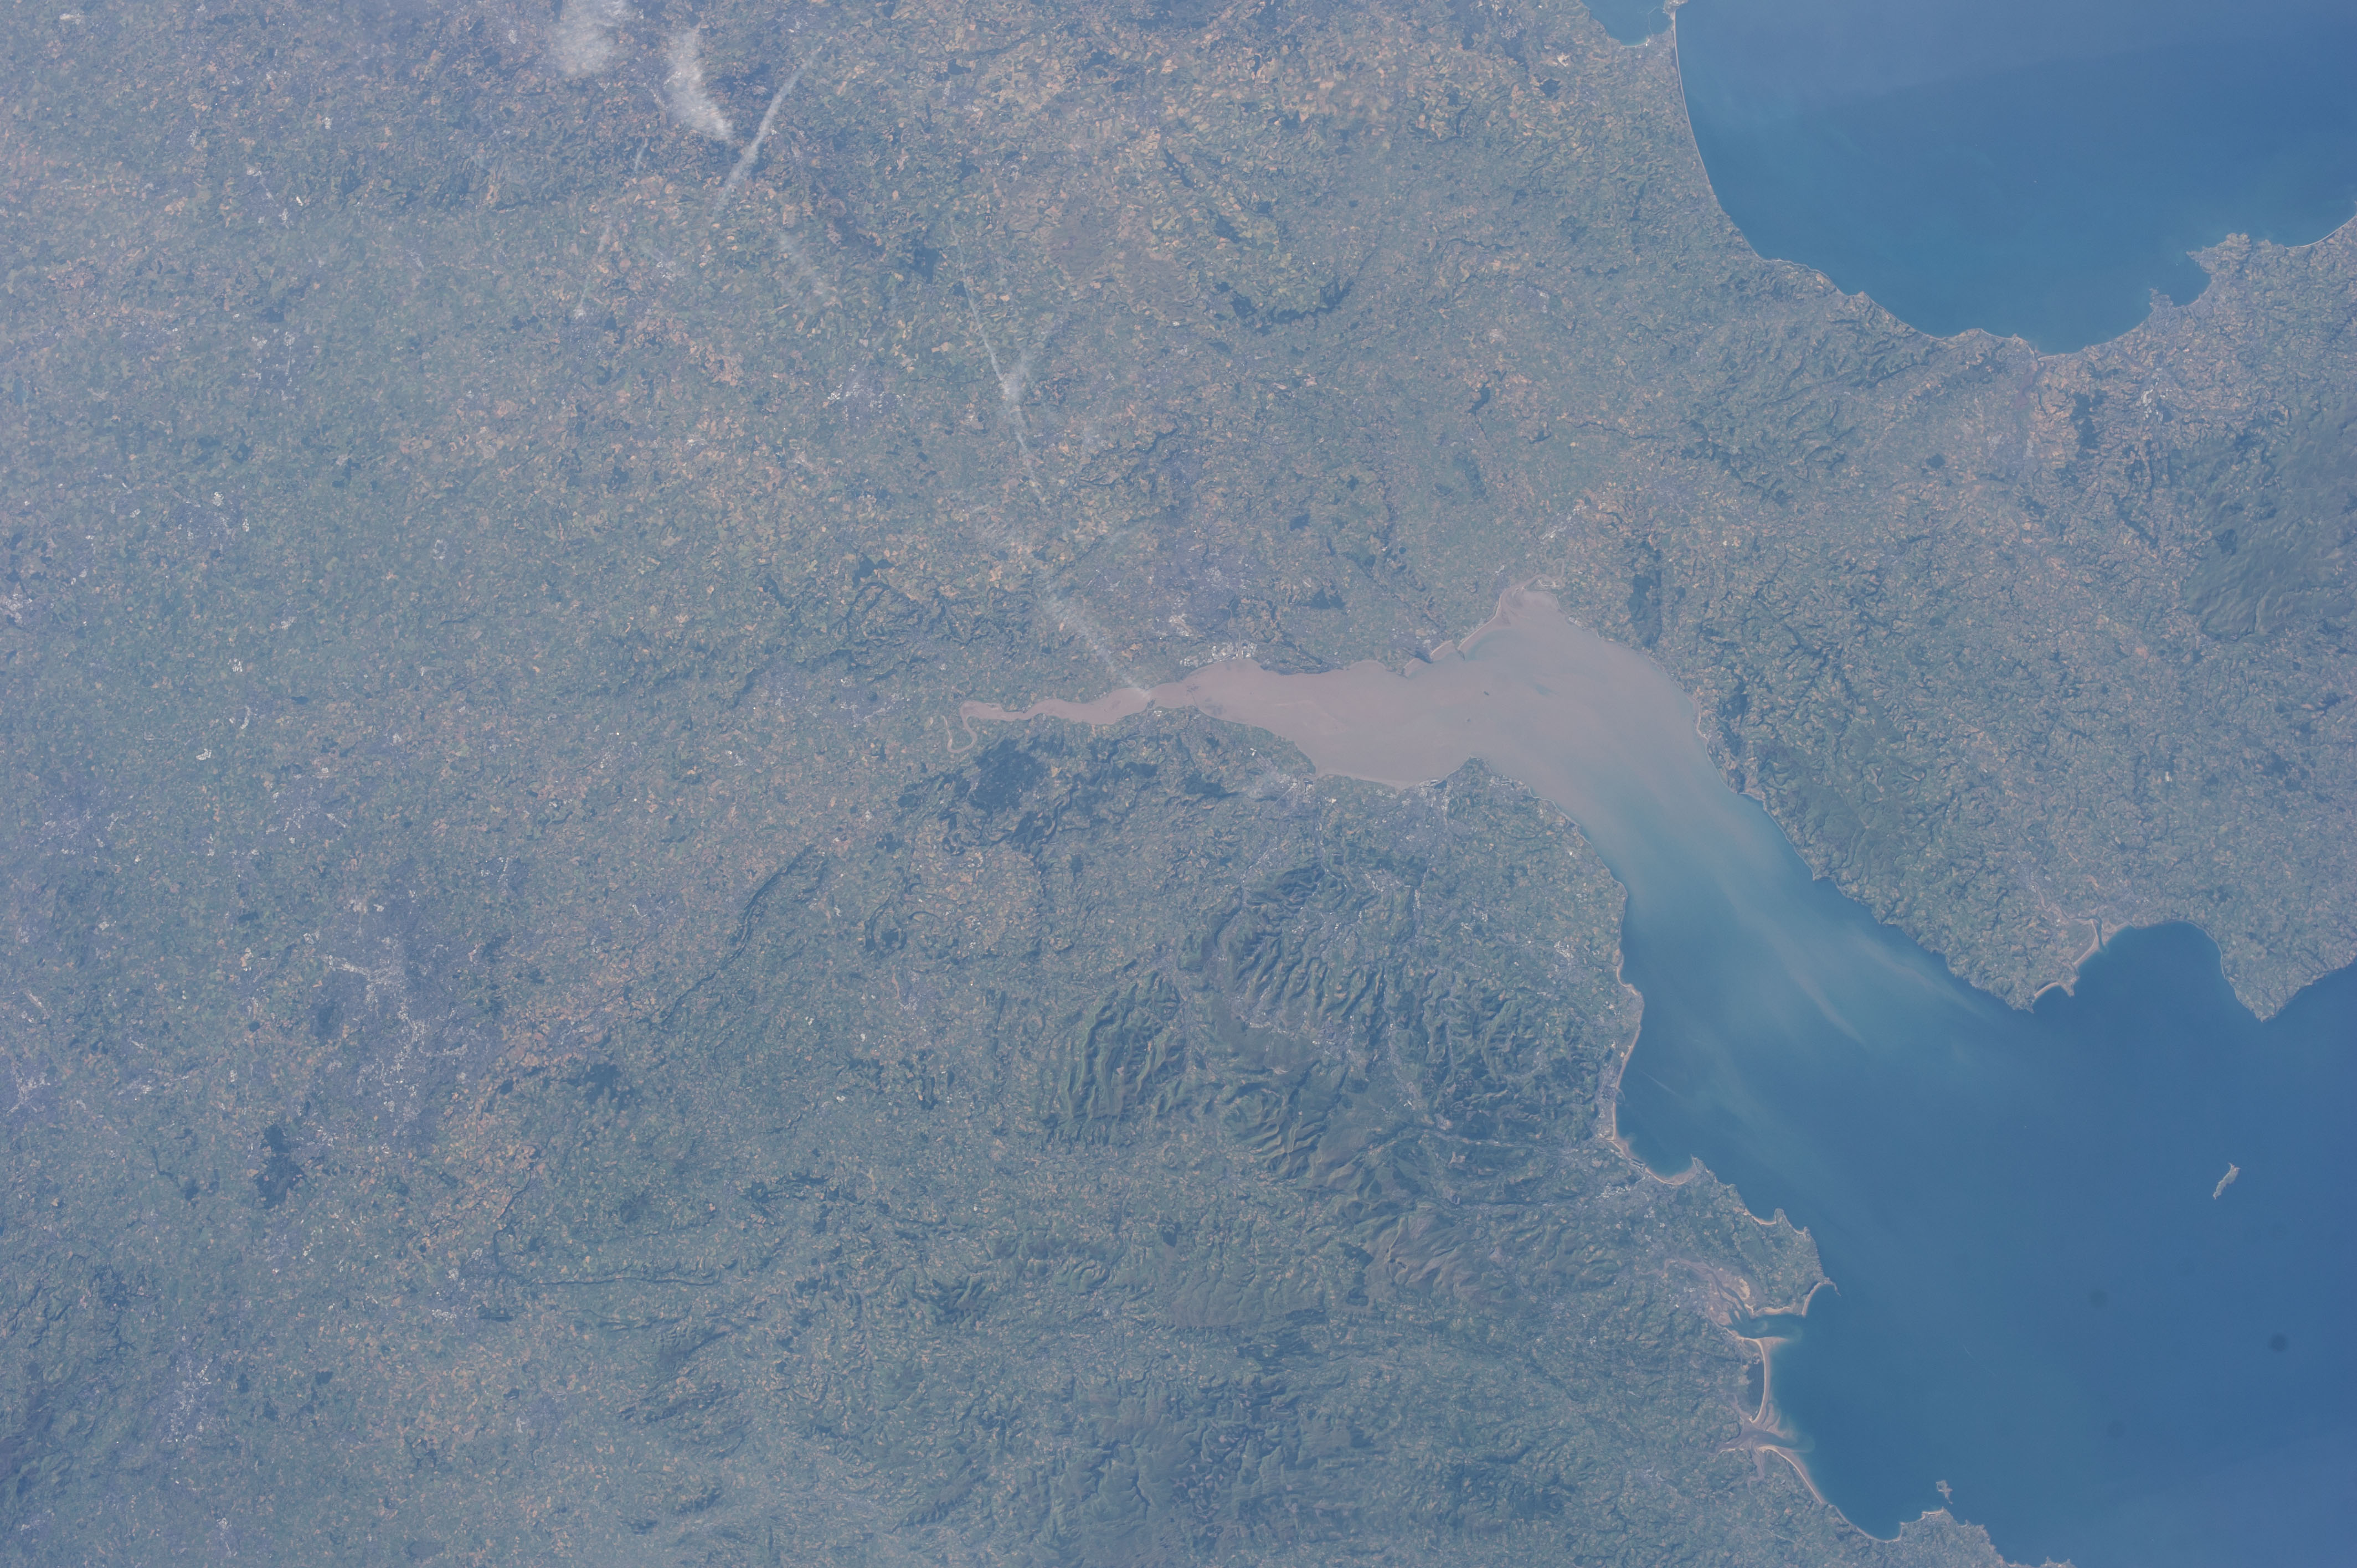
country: UK-WALES
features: CHAN.
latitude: 51.5
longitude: -3.0
